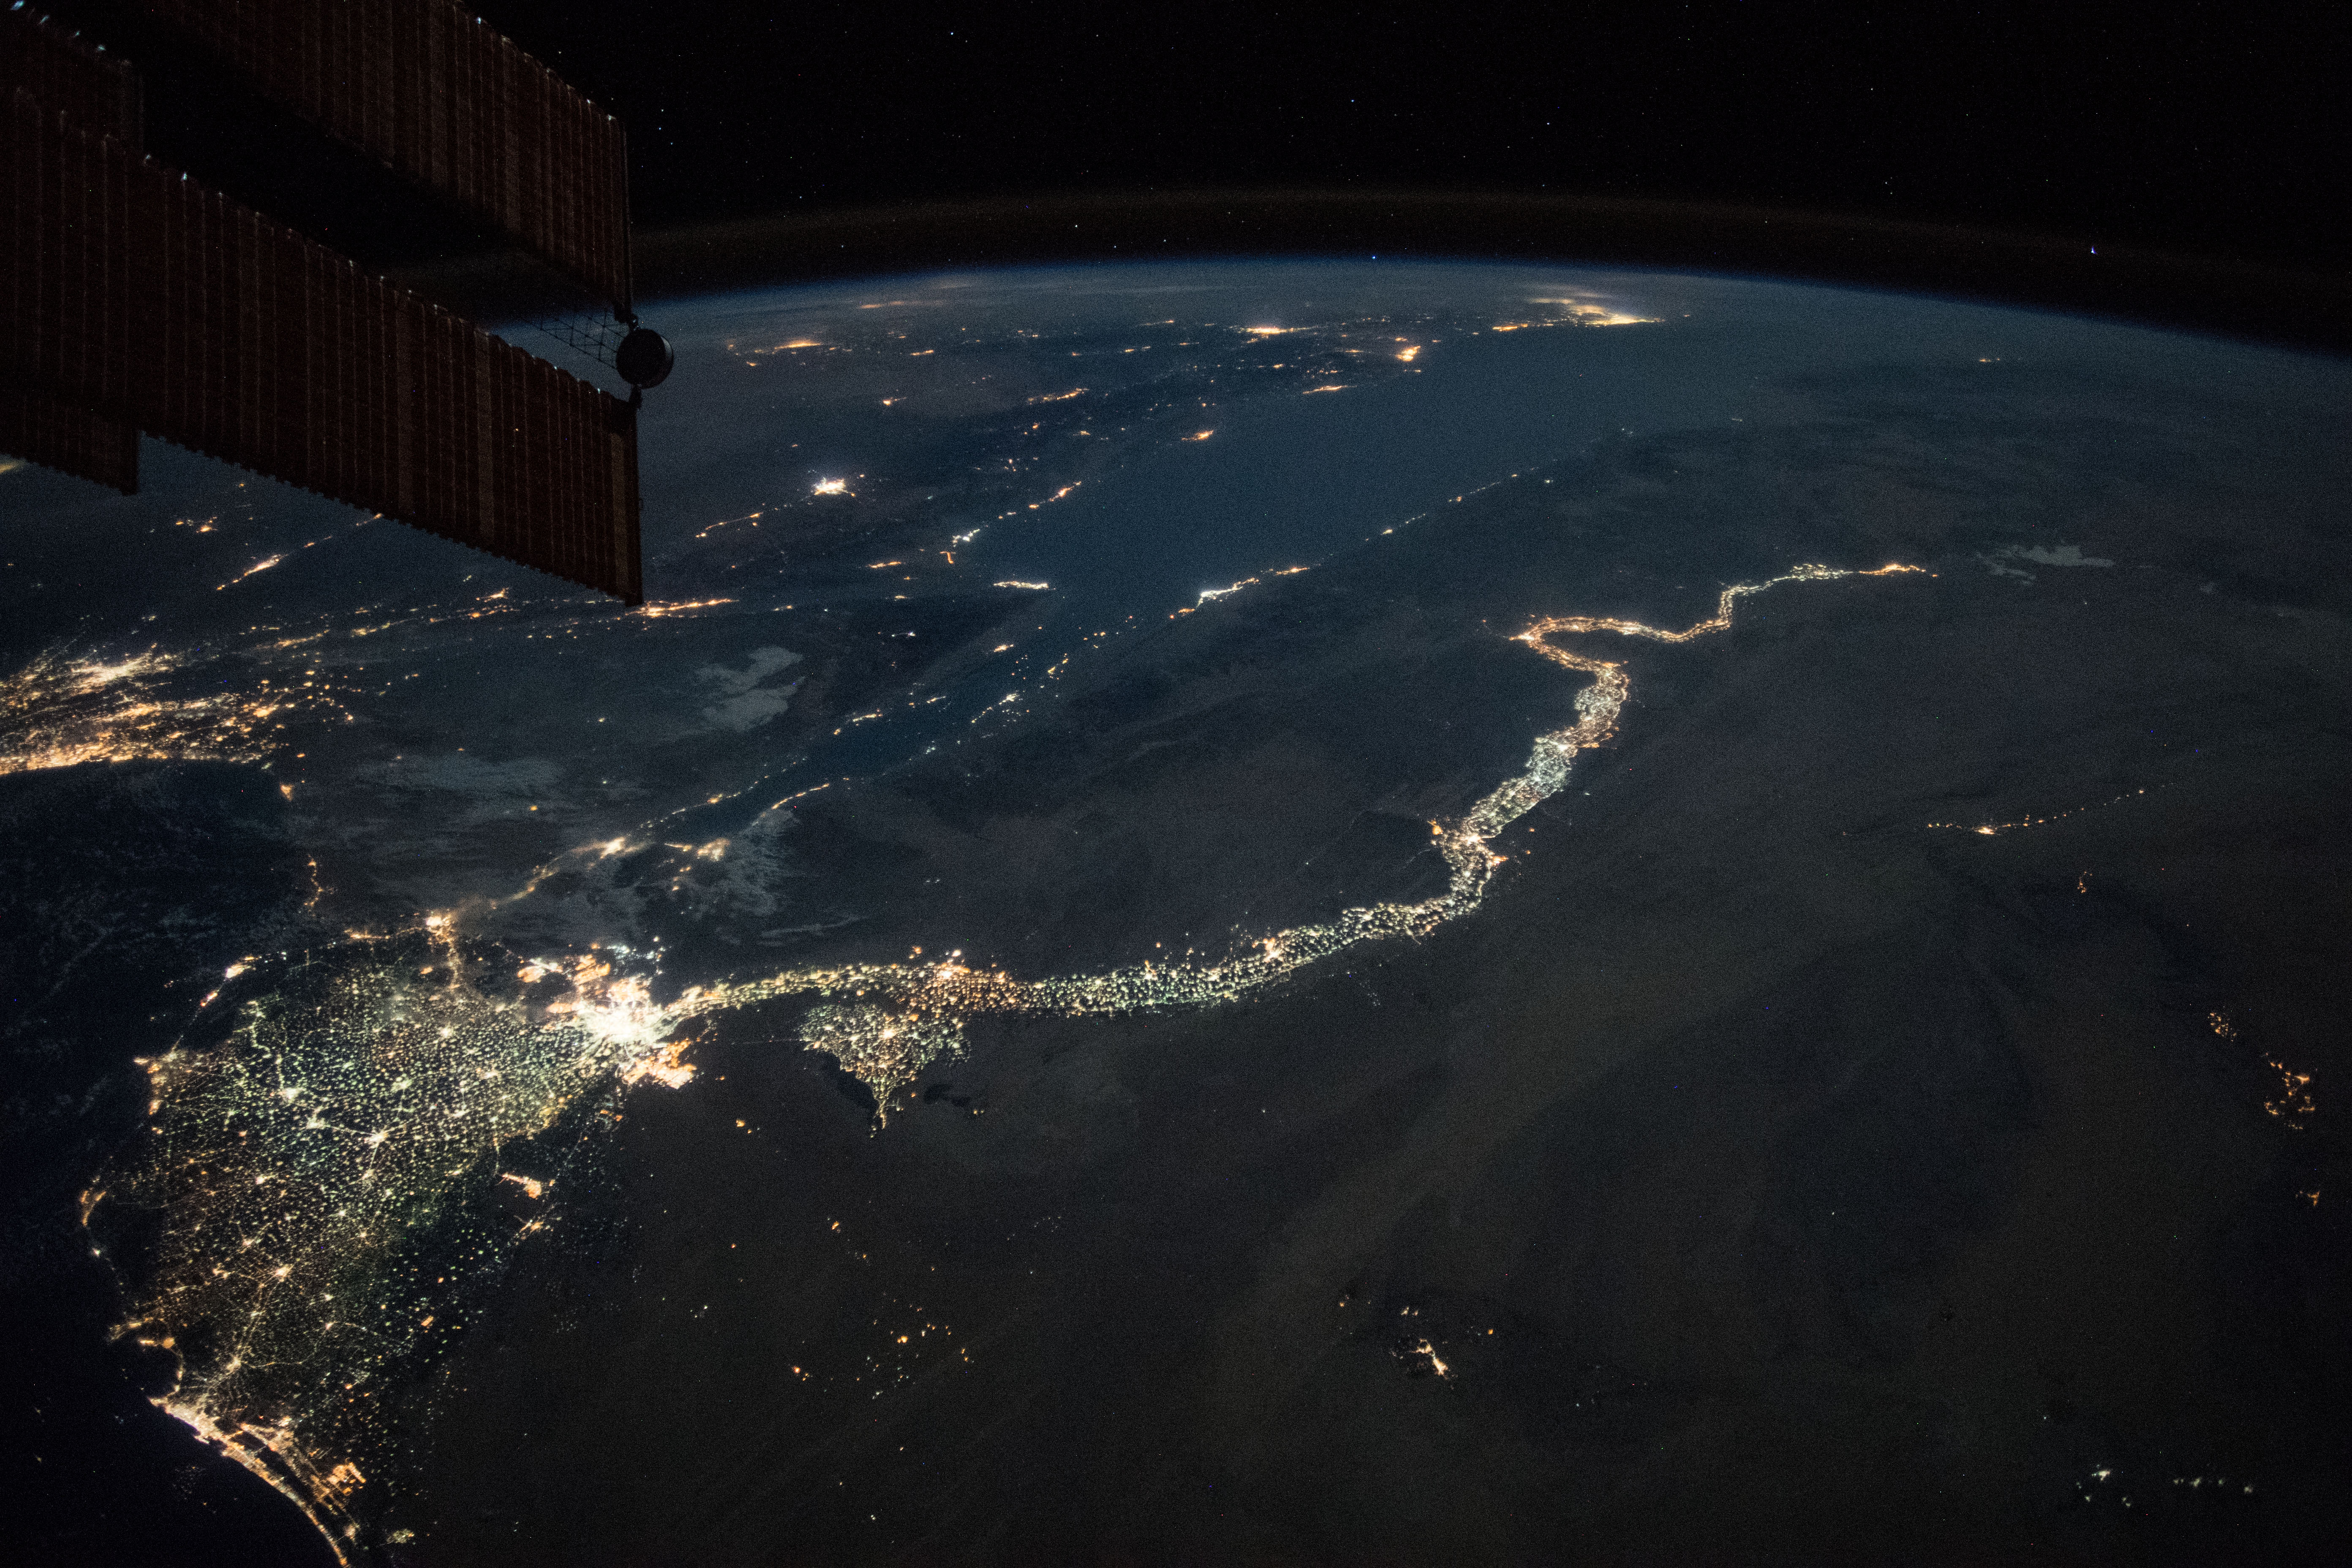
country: EGYPT
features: EASTERN DESERT, CAIRO CITY, GULF OF SUEZ, GULF OF AQABA, ISMAILIA CITY, SUEZ CITY, MANSOURA CITY, FAIYUM CITY, MINYA CITY, NILE RIVER, NIGHT, EARTH LIMB
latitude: 28.5
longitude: 31.9
